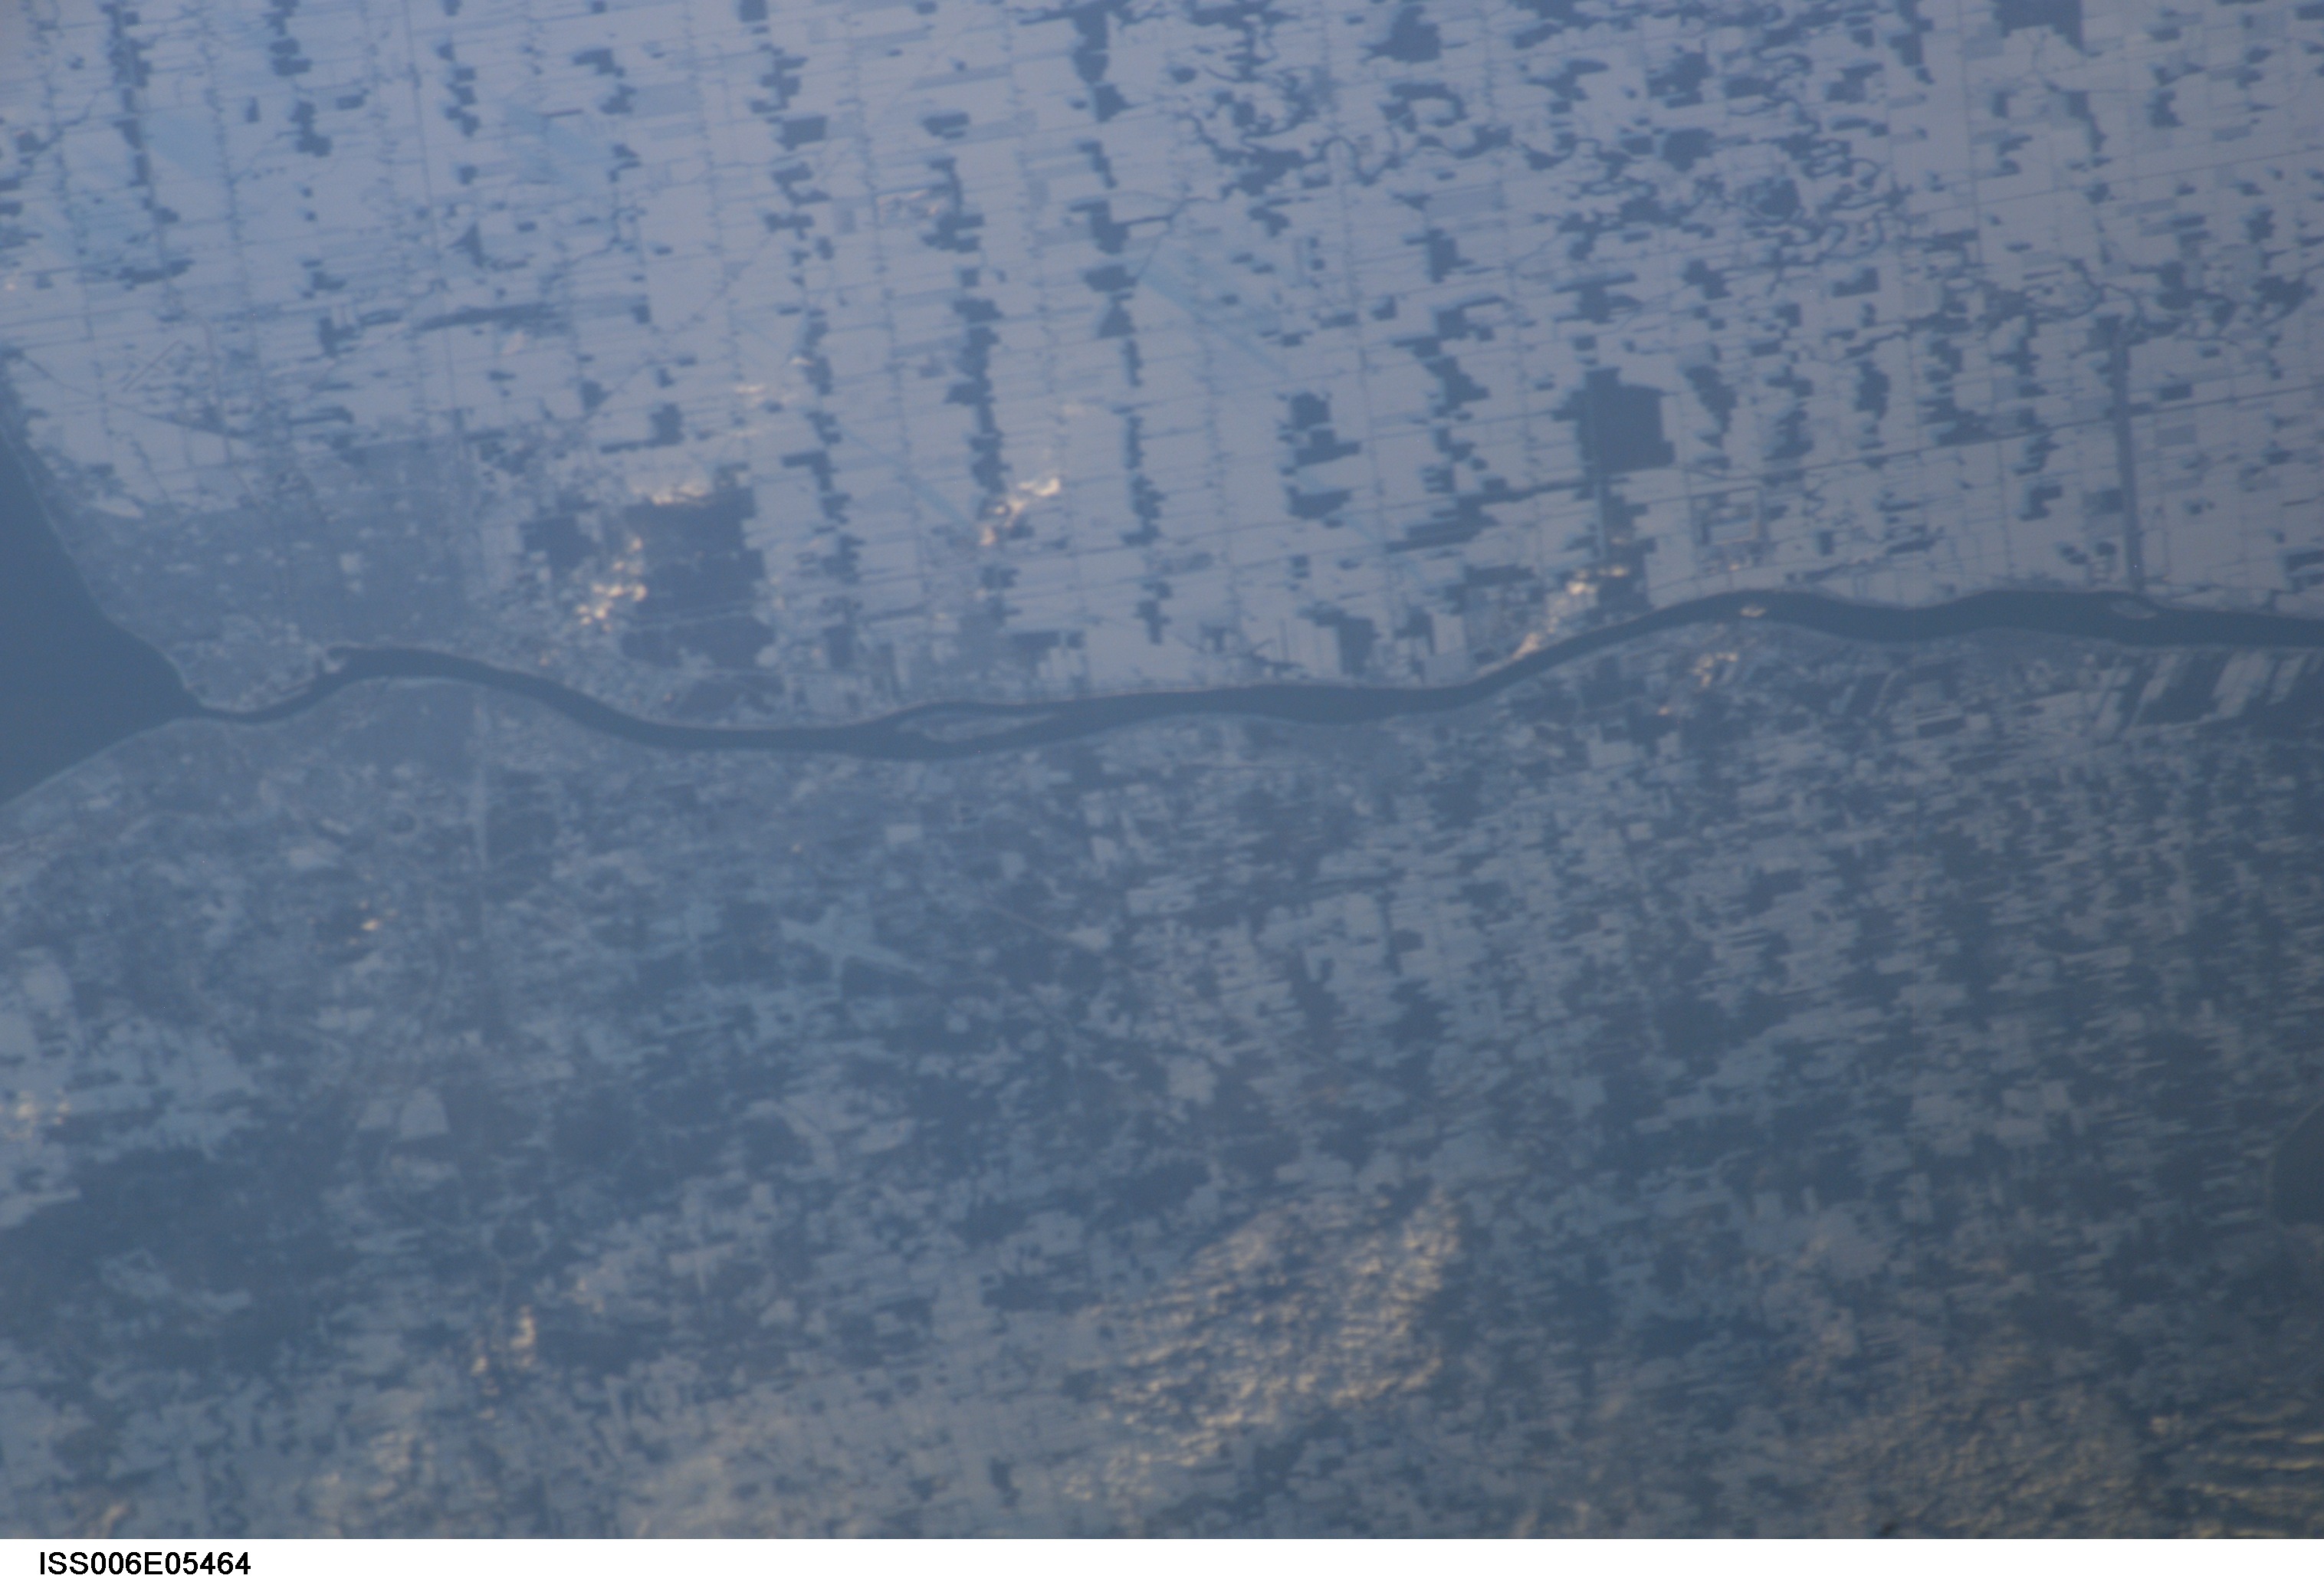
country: USA-MICHIGAN
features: ST. CLAIR R., PORT HURON, SNOW
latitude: 43.0
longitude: -82.5
